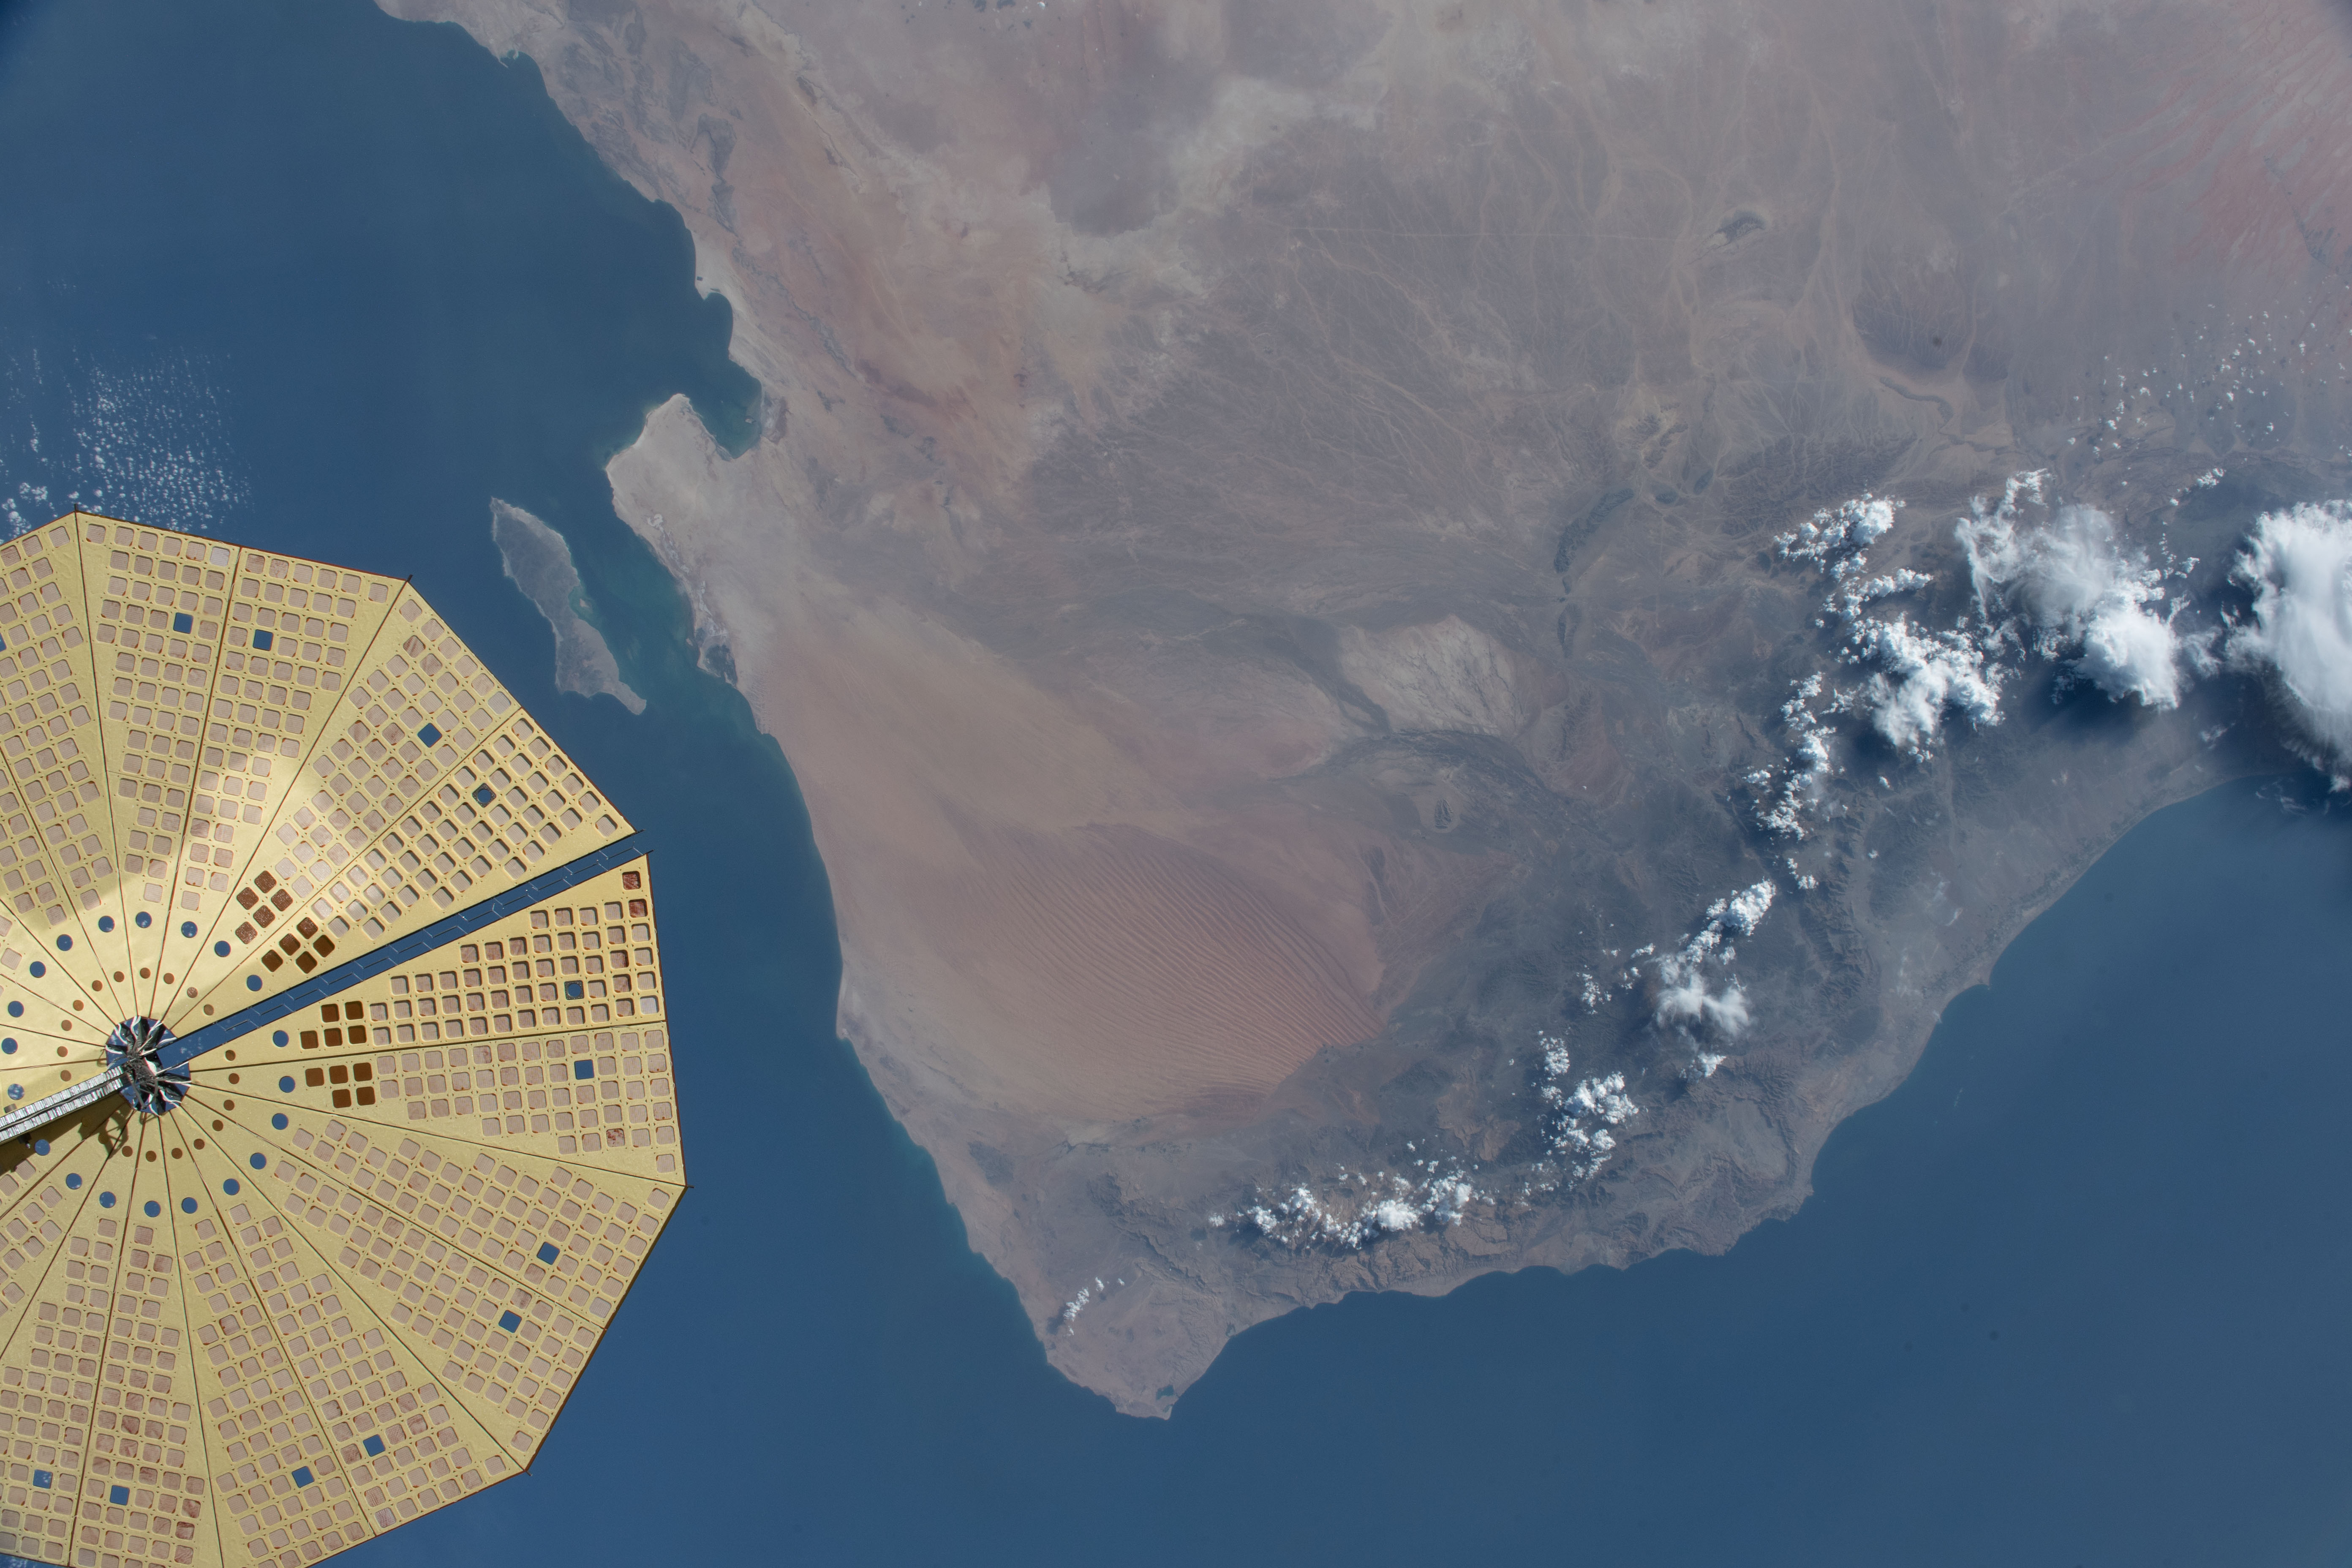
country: OMAN
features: GULF OF OMAN, MASCATE, MASIRAH, ARABIC SEA
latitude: 21.8
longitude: 58.5
